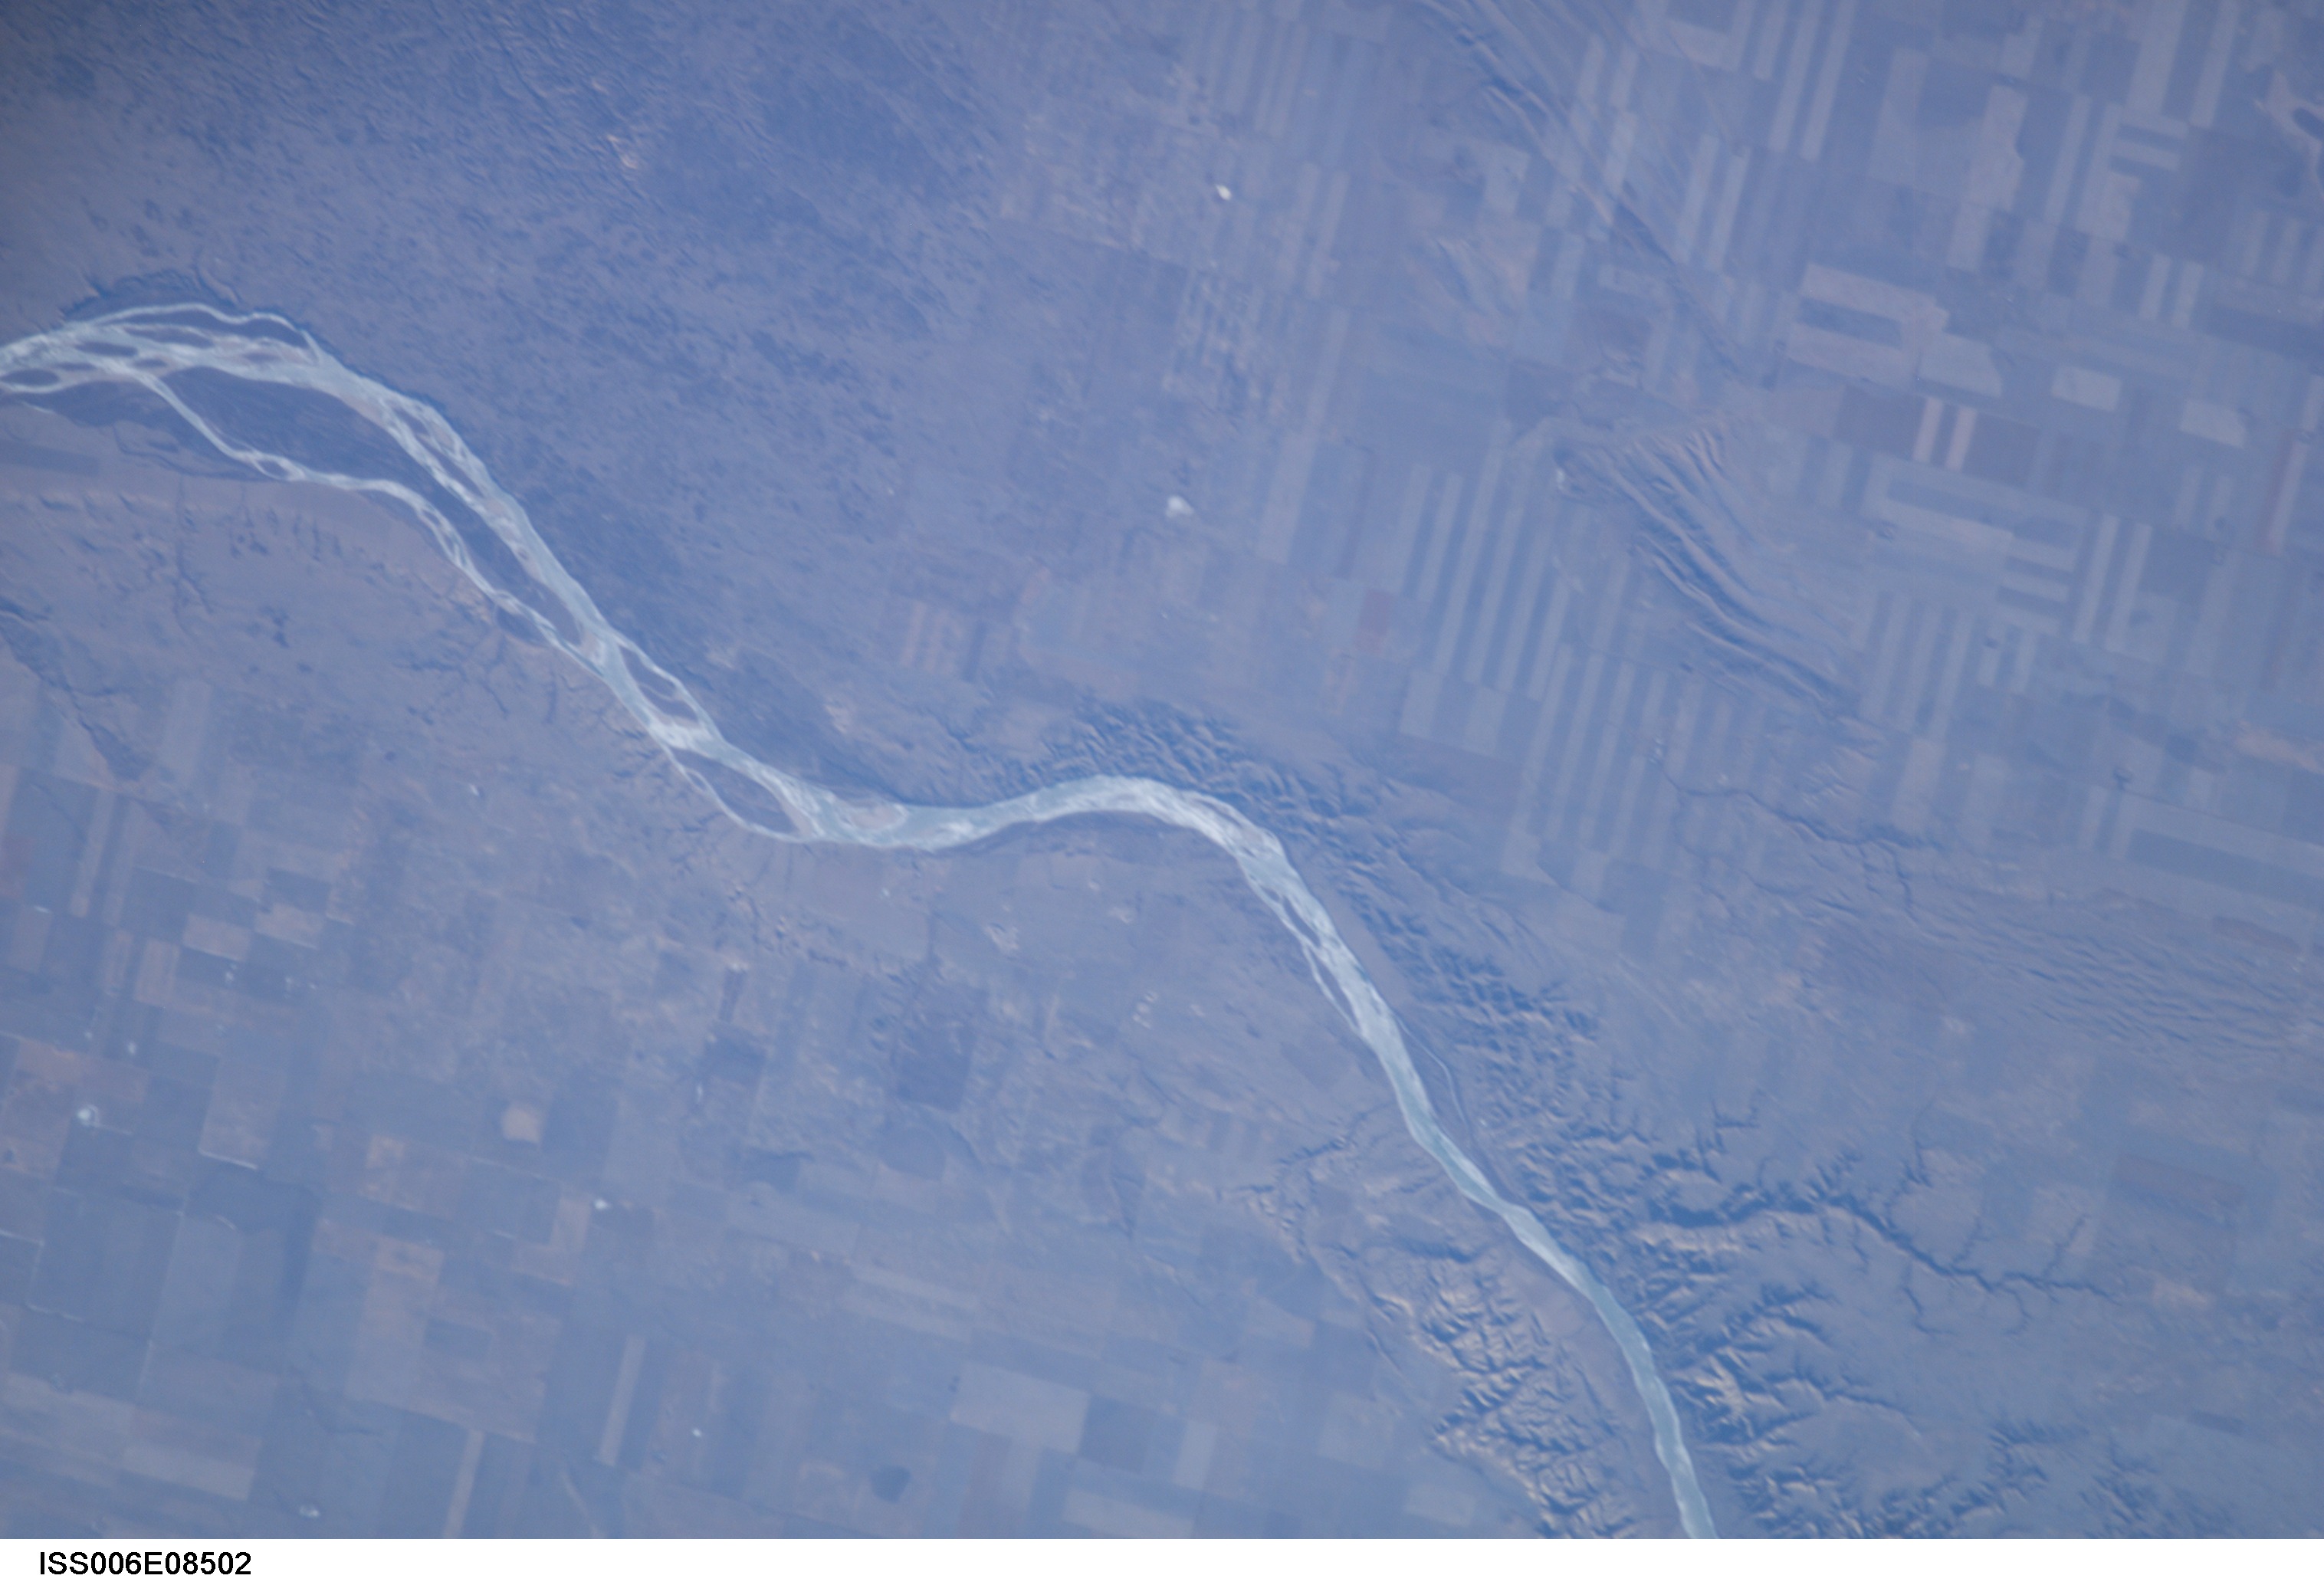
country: CANADA-S
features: RED DEER RIVER, AGRICULTURE
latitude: 51.0
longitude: -109.0
